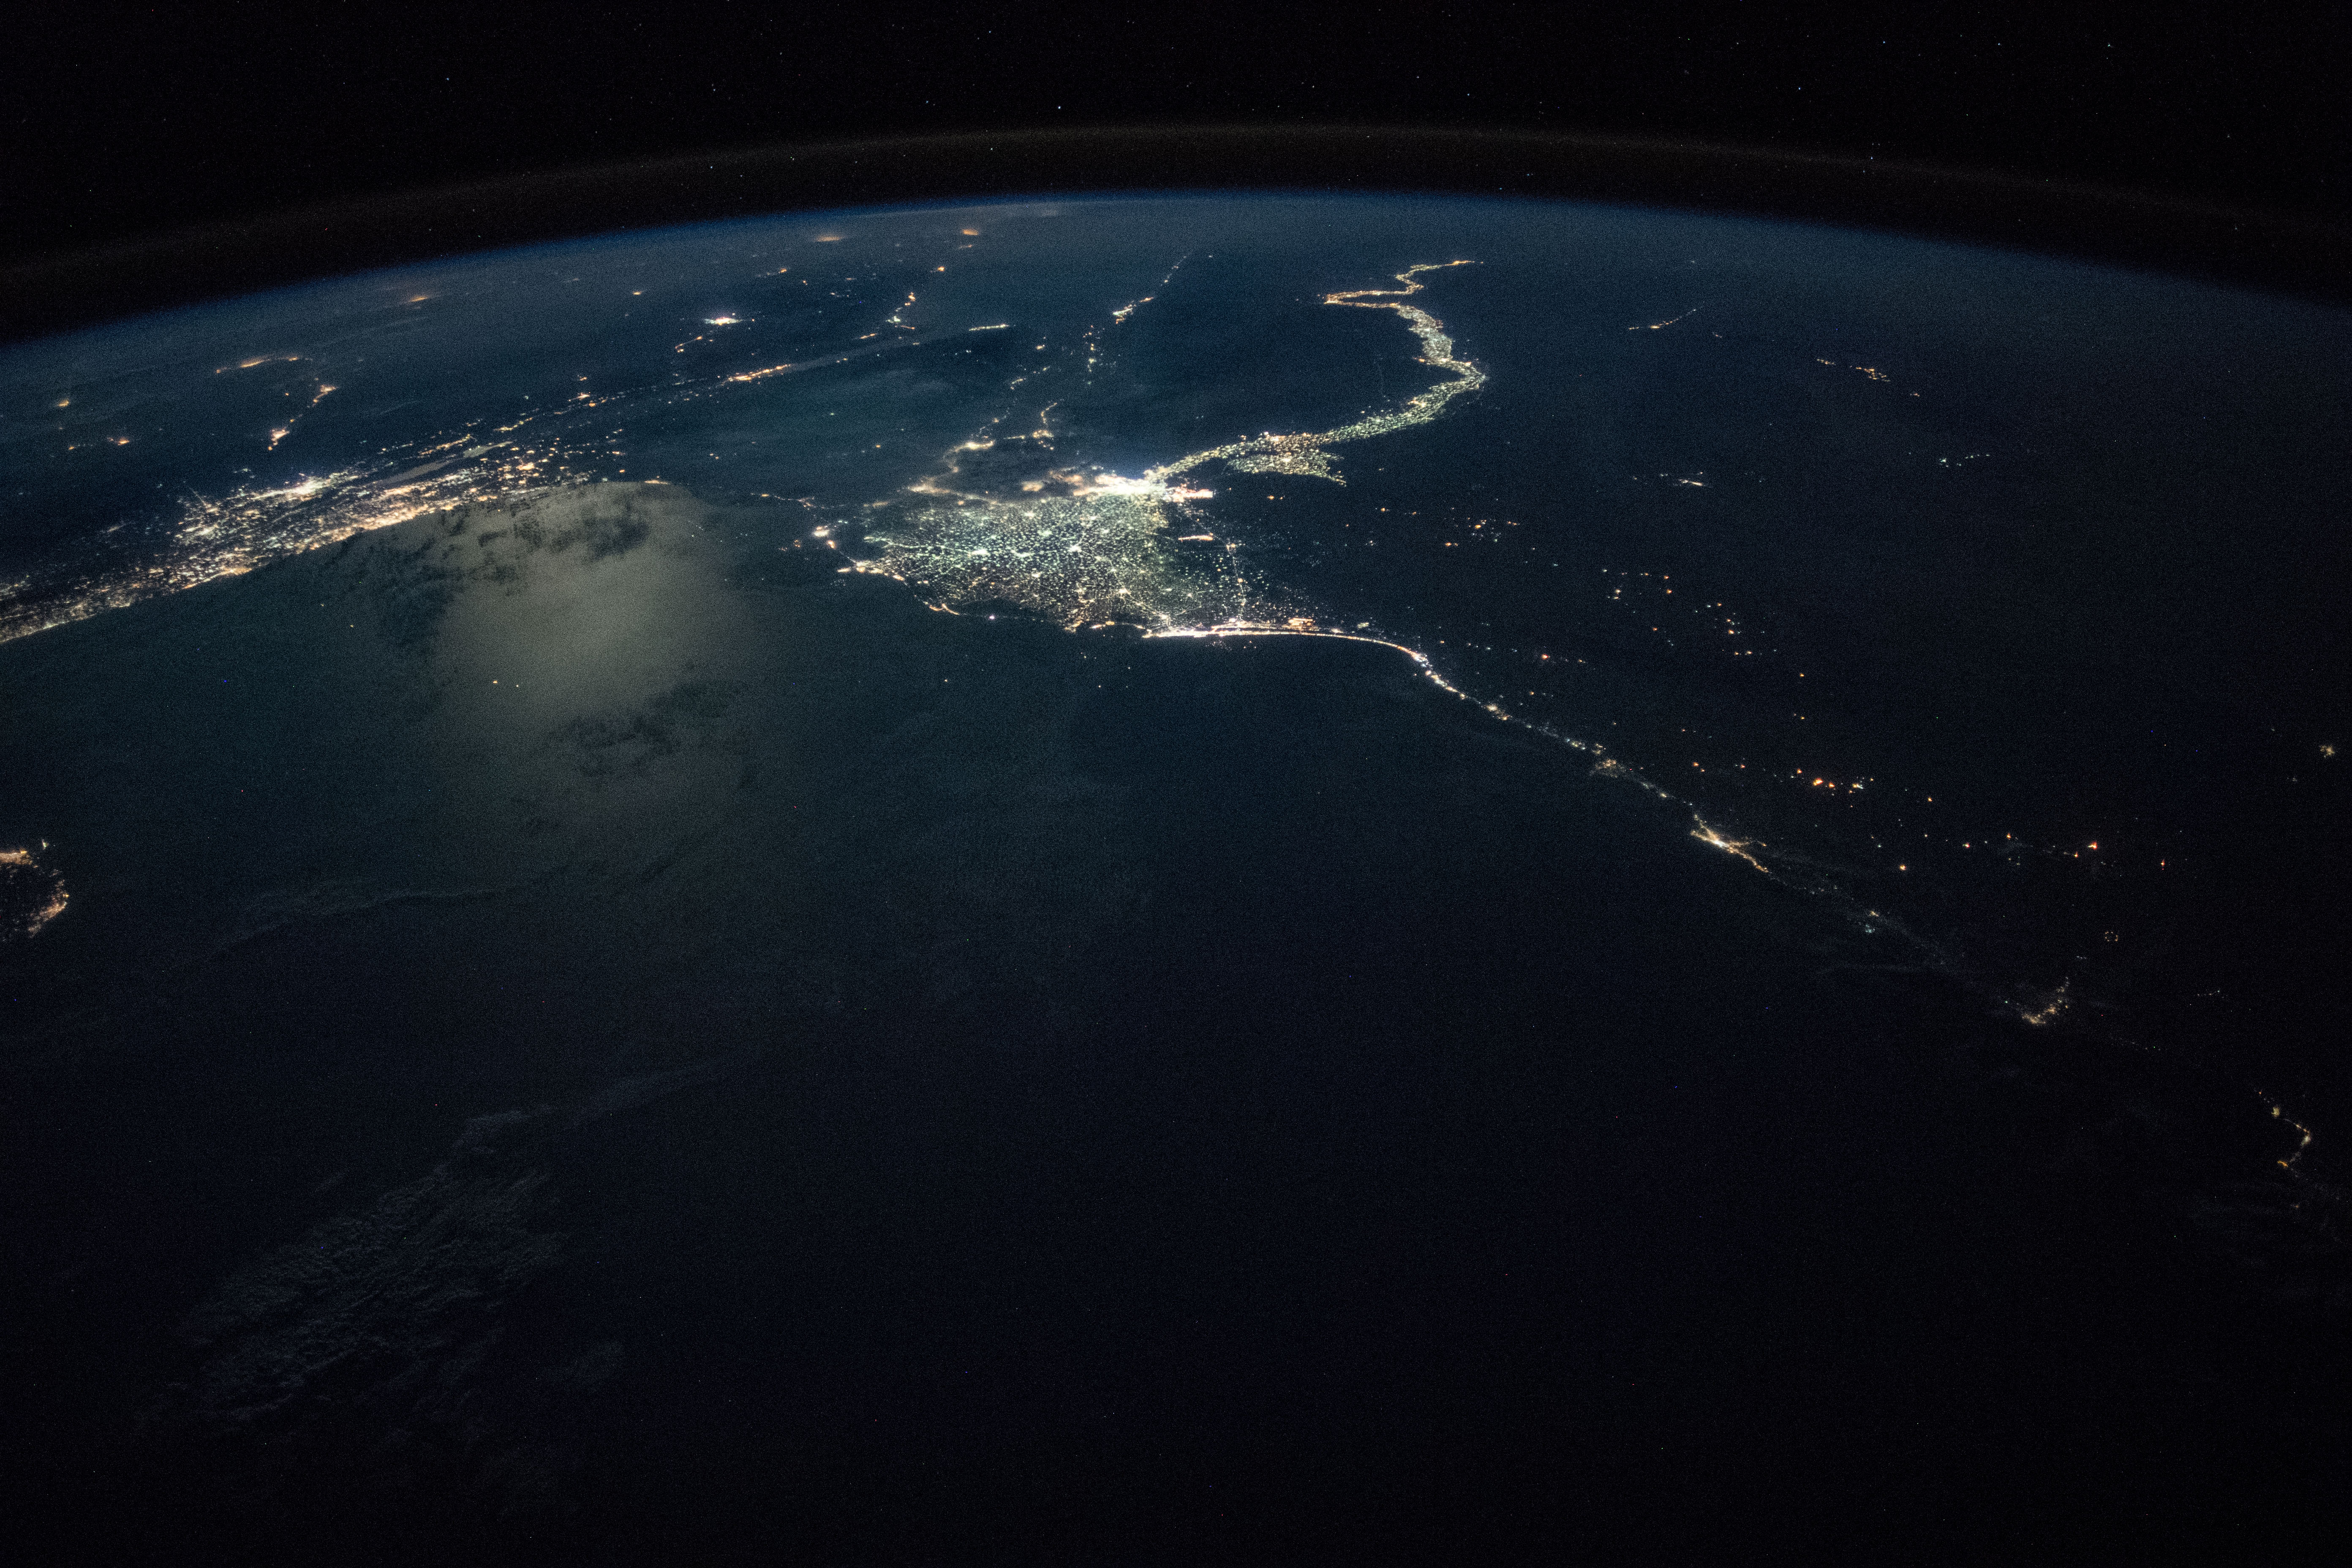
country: EGYPT
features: WESTERN DESERT, CAIRO CITY, GULF OF SUEZ, GULF OF AQABA, GAZA, JESURALEM, NILE DELTA, NILE RIVER, PORT SAID, MEDITERRANEAN SEA, NIGHT, EARTH LIMB
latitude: 32.0
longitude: 29.4
